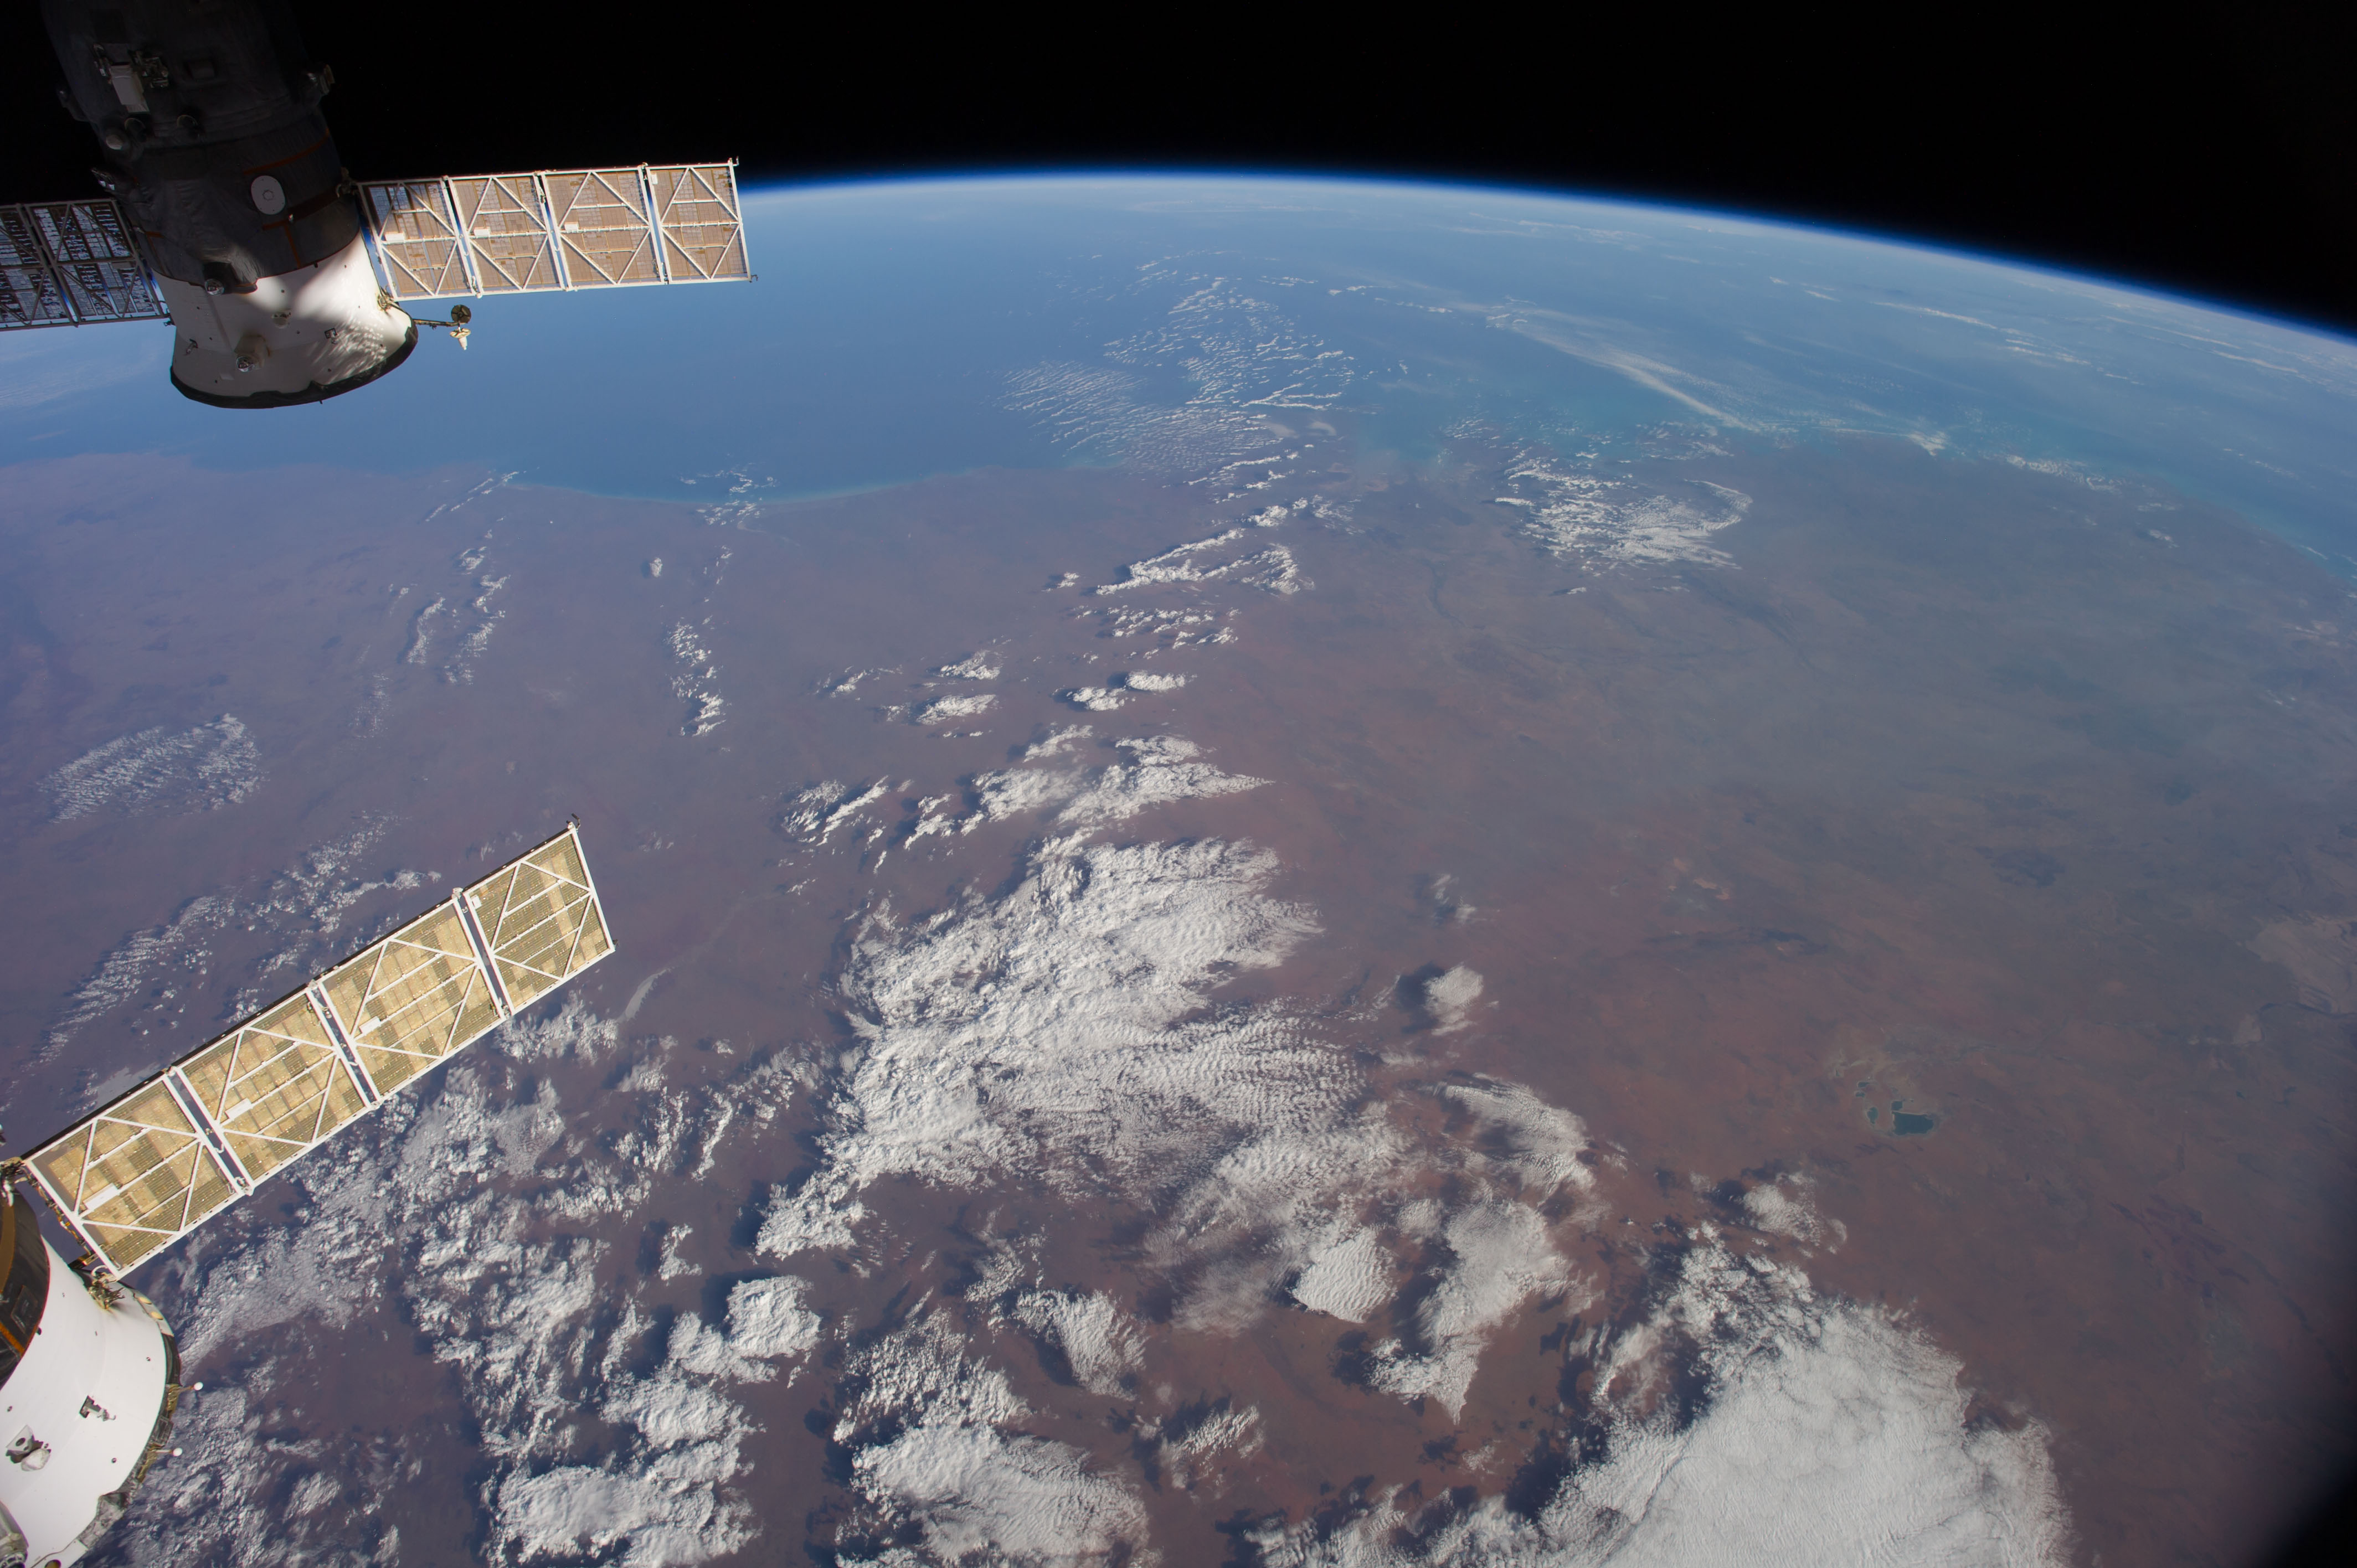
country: AUSTRALIA-WA
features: INDIAN O., KING SOUND, FITZROY R., GASCOYNE R., L. GREGORY, GREAT SANDY DES., ATMOSPHERIC LIMB
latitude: -20.0
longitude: 124.0
